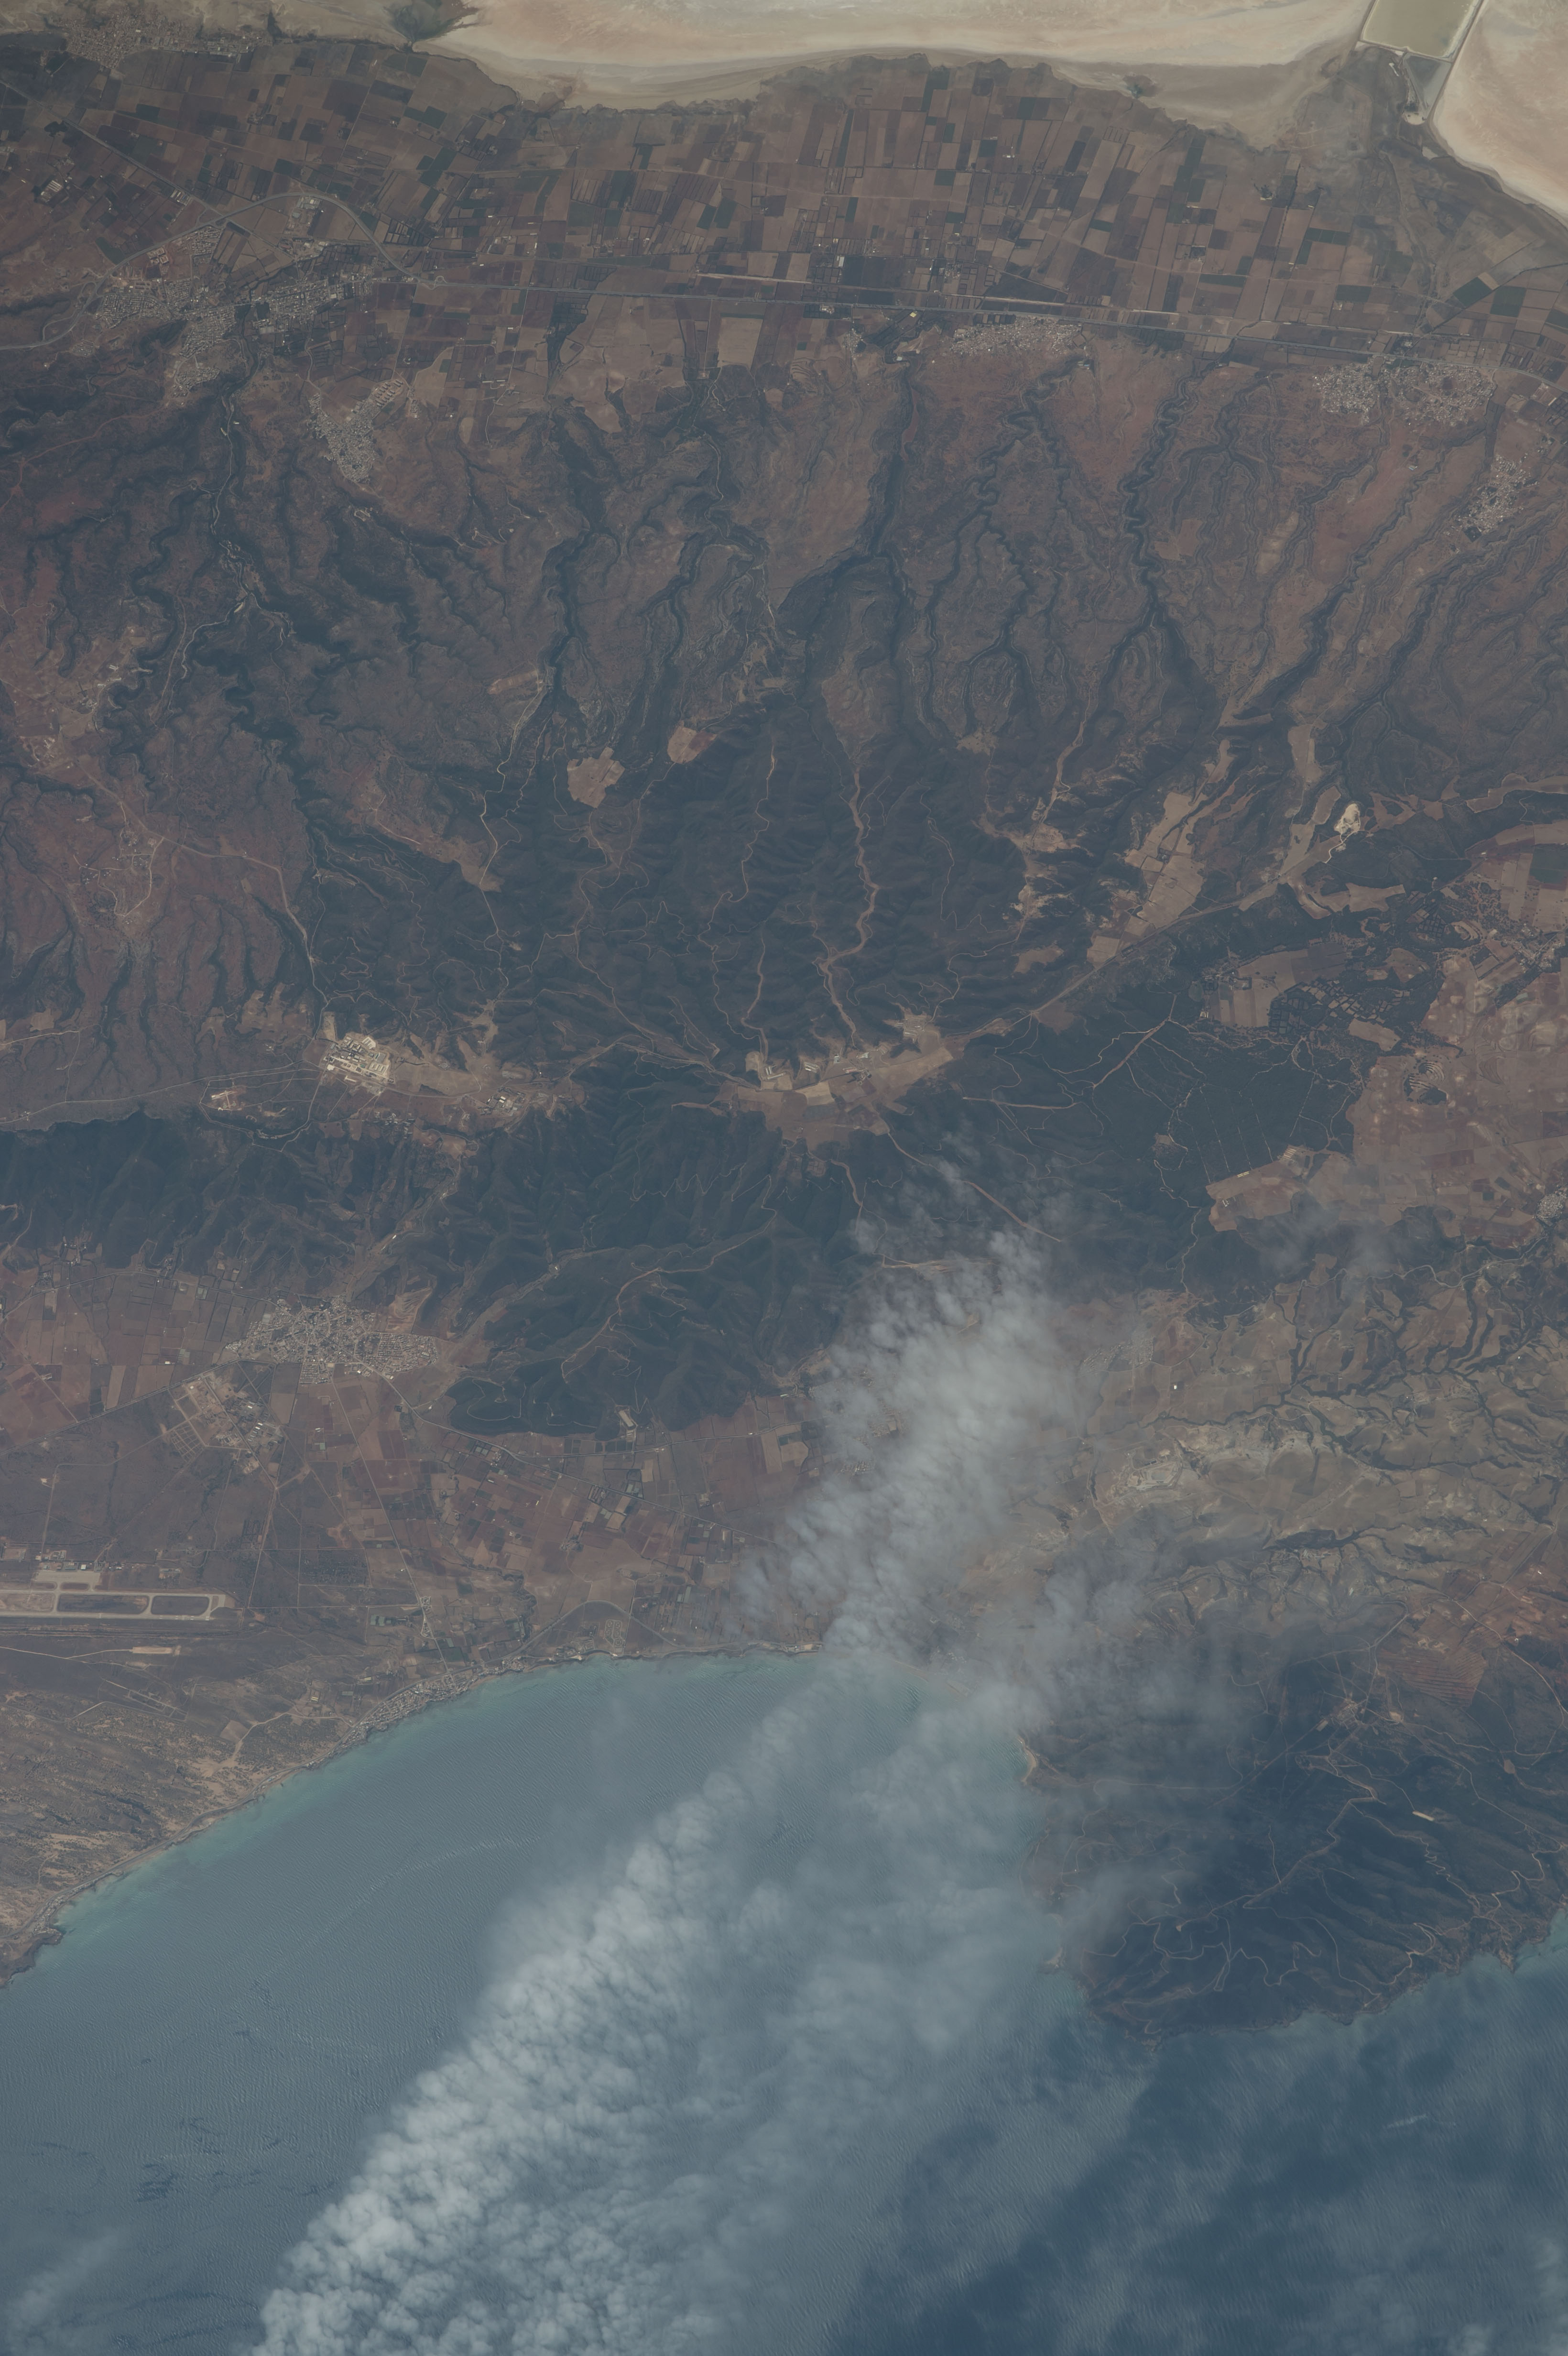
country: ALGERIA
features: ALBORAN SEA, MEDITERRANEAN SEA, SEBKHA OF ORAN LAKE, ATLAS TELLIEN MOUNTAINS, EL ANSSER, AIRPORT
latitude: 35.7
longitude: -0.8
